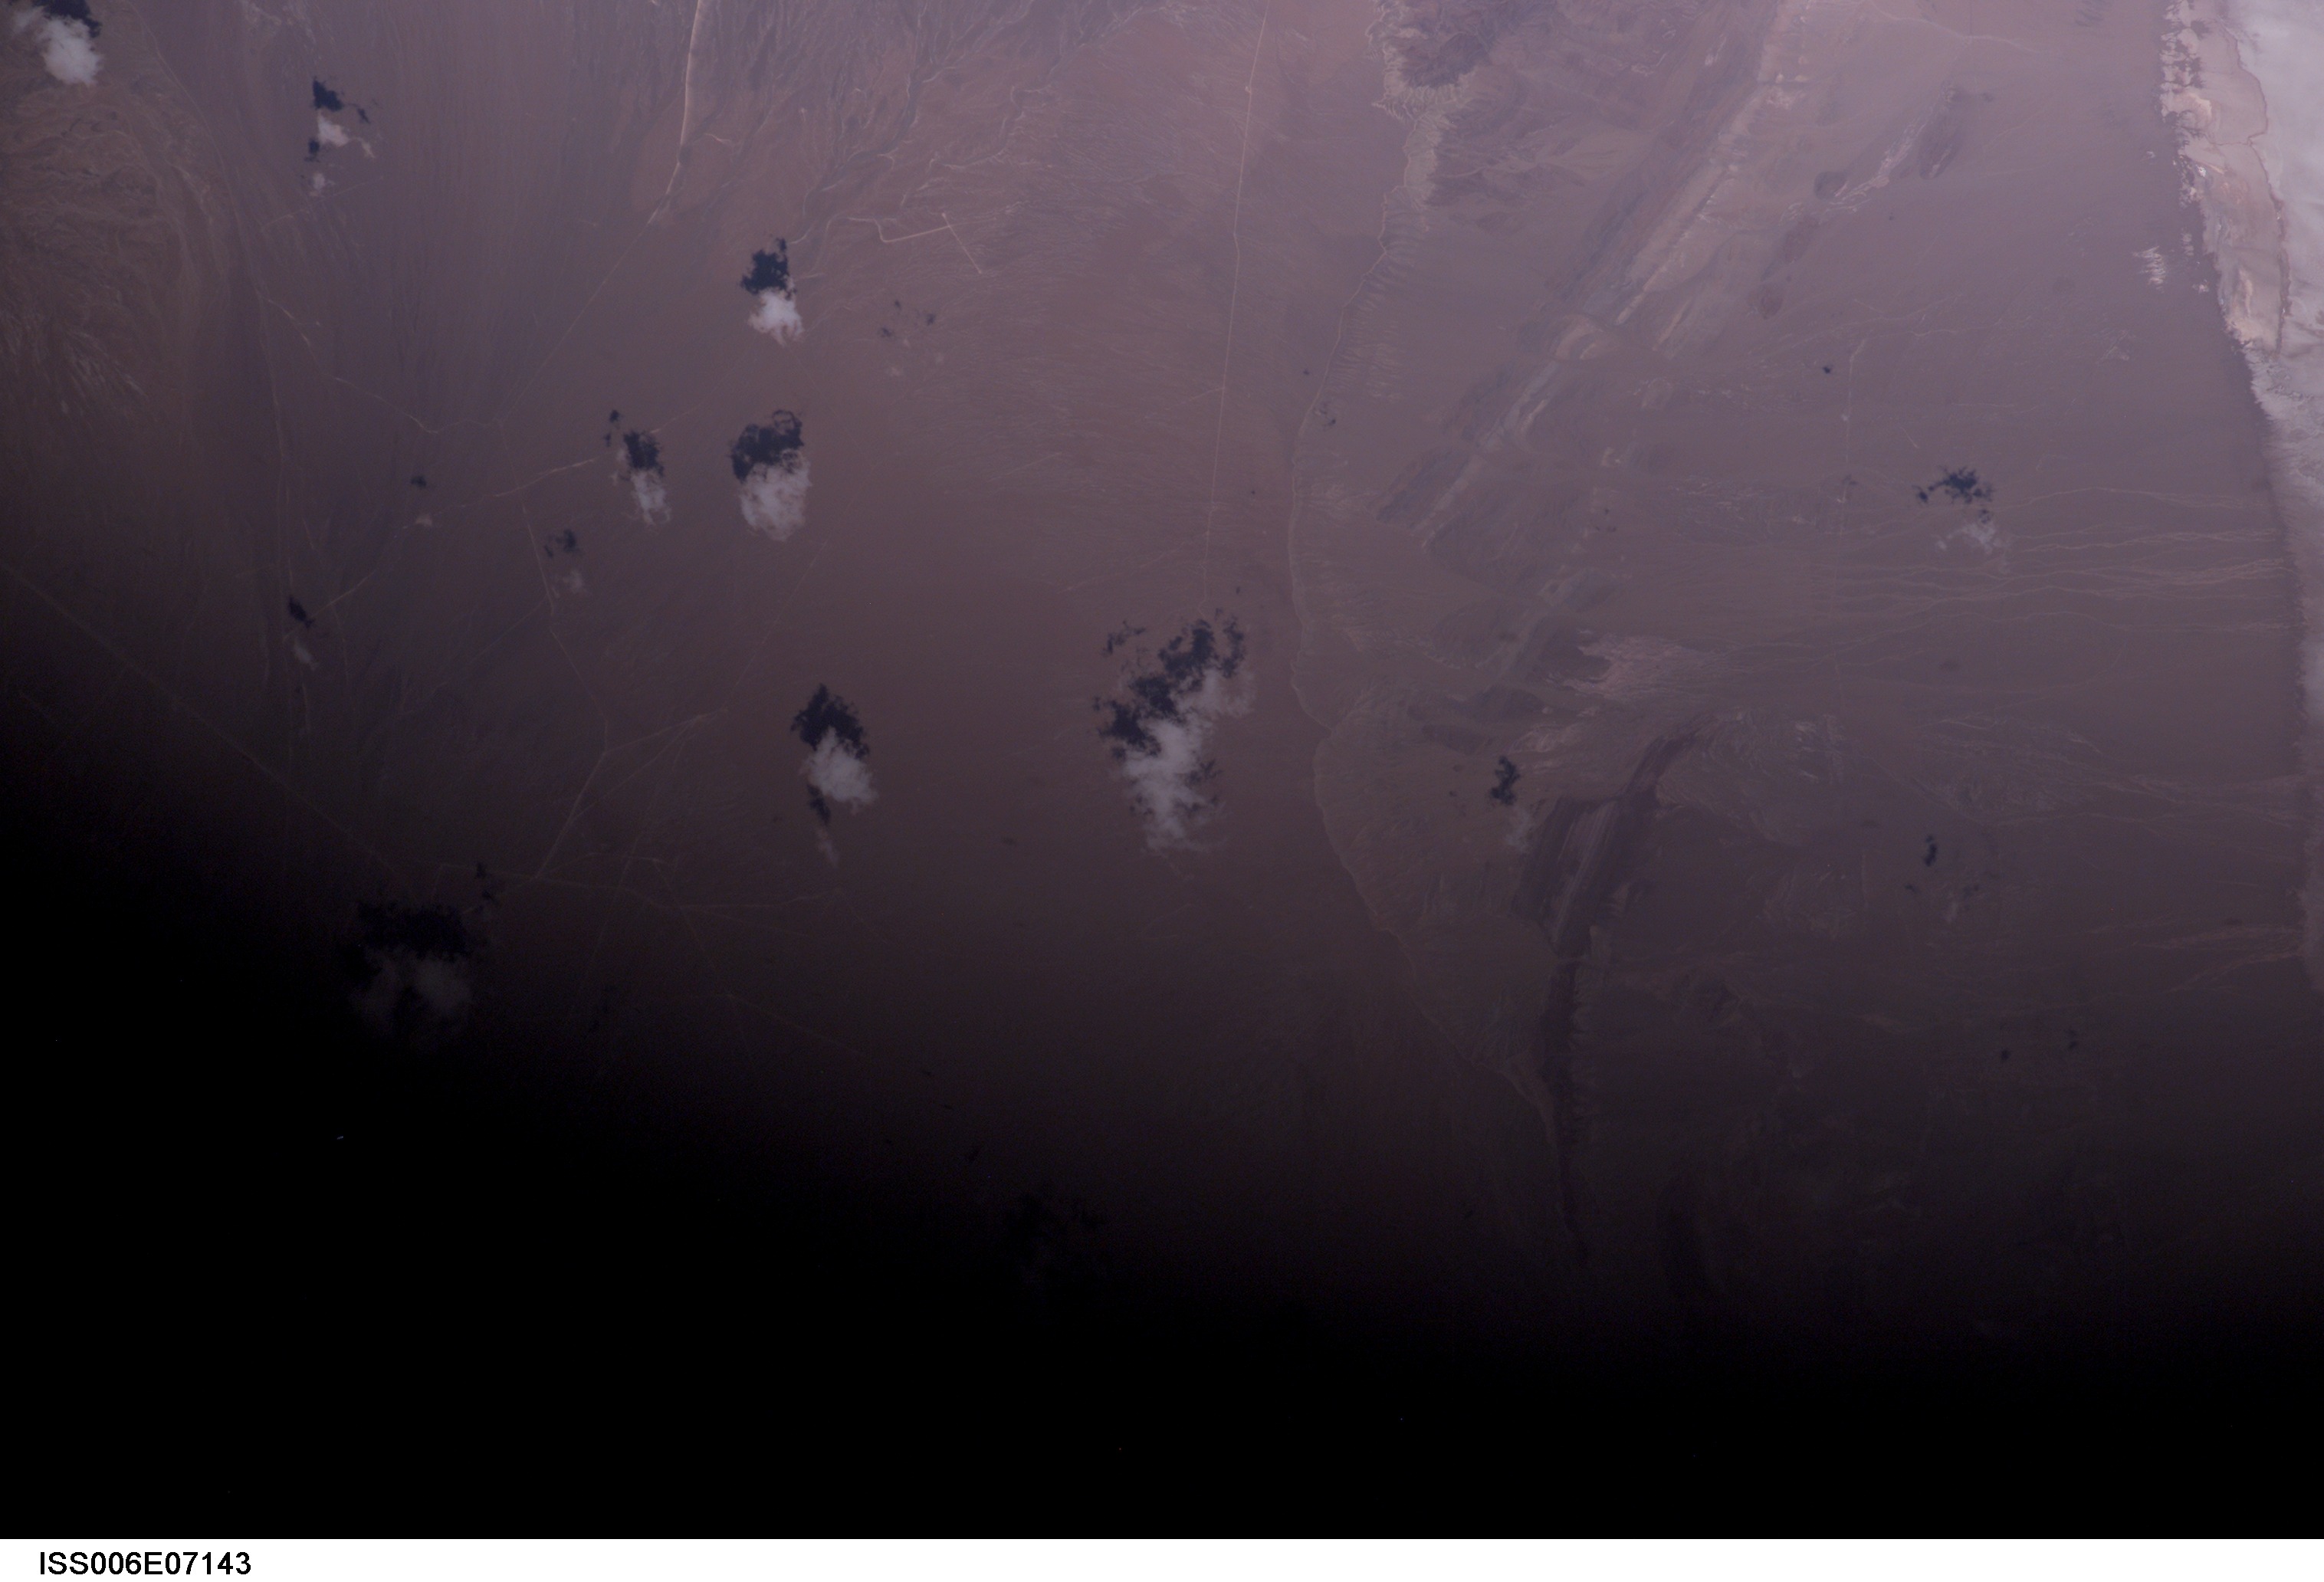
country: CHILE
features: BASIN, ROADS, CORDILLERA DOMEYKO
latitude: -23.5
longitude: -68.5
